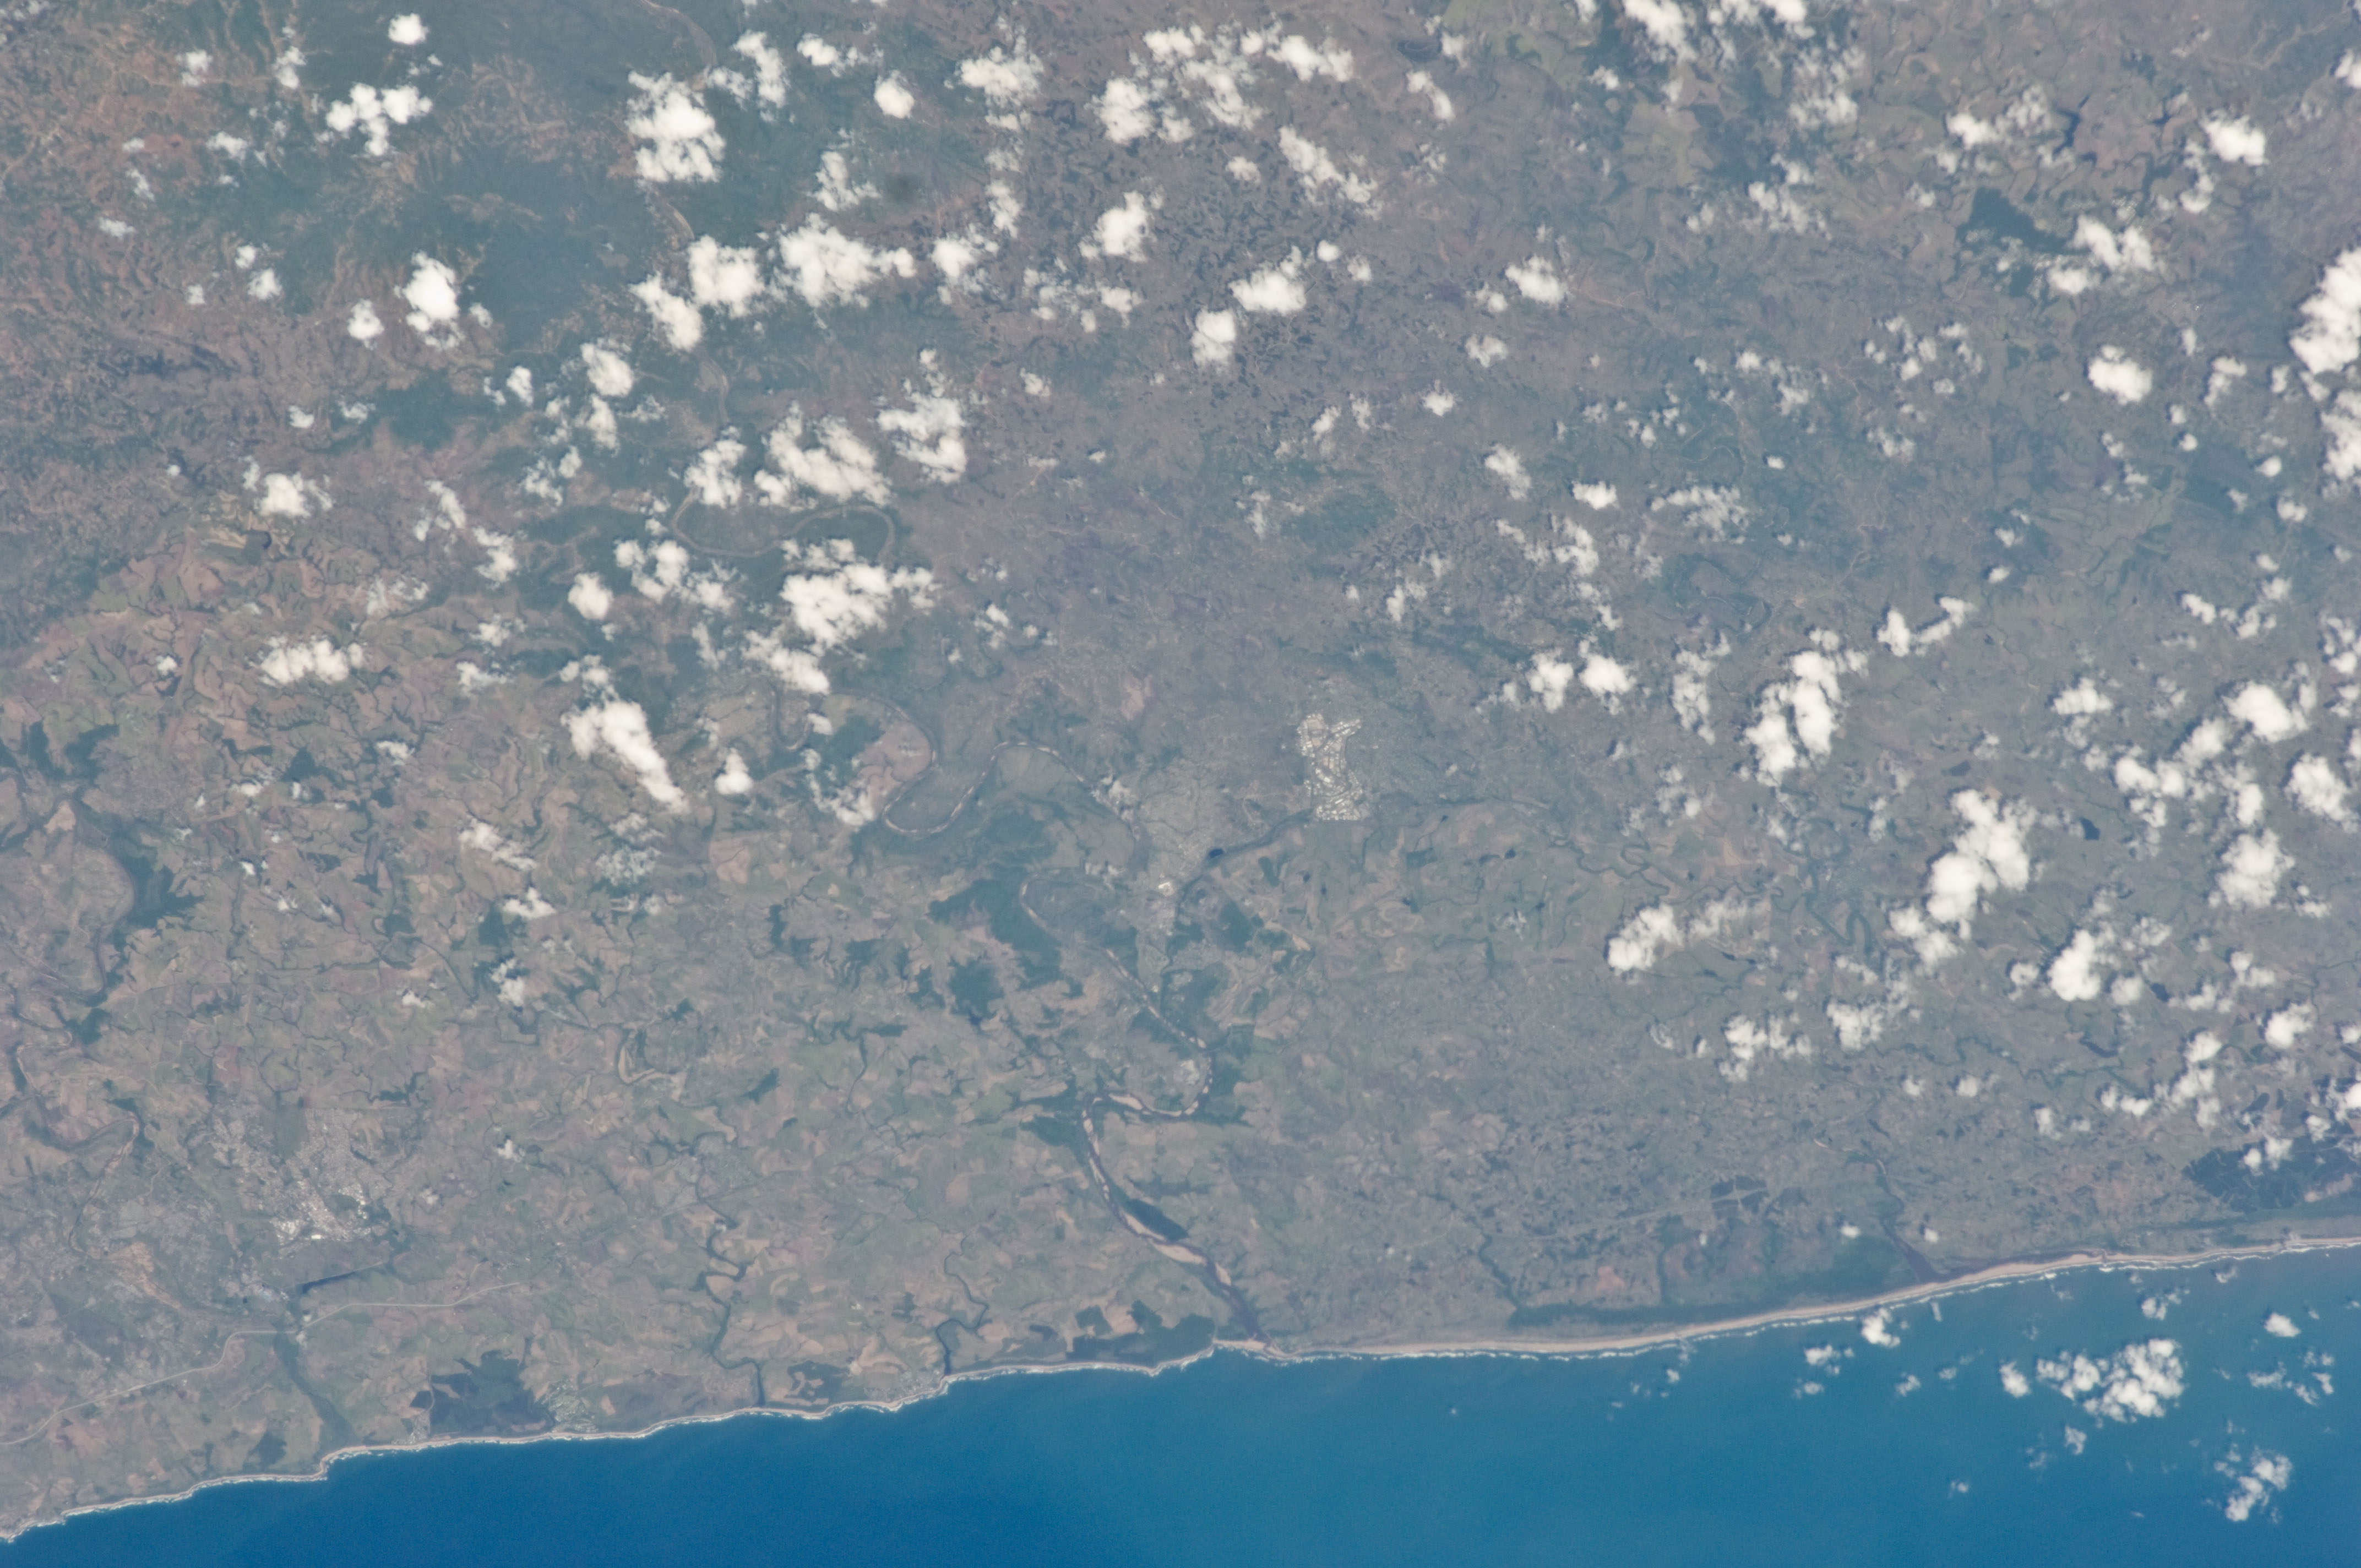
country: REPUBLIC SOUTH AFRICA
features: COASTLINE, TUGELA R., ENDLONDLWENI
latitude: -29.1
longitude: 31.4
